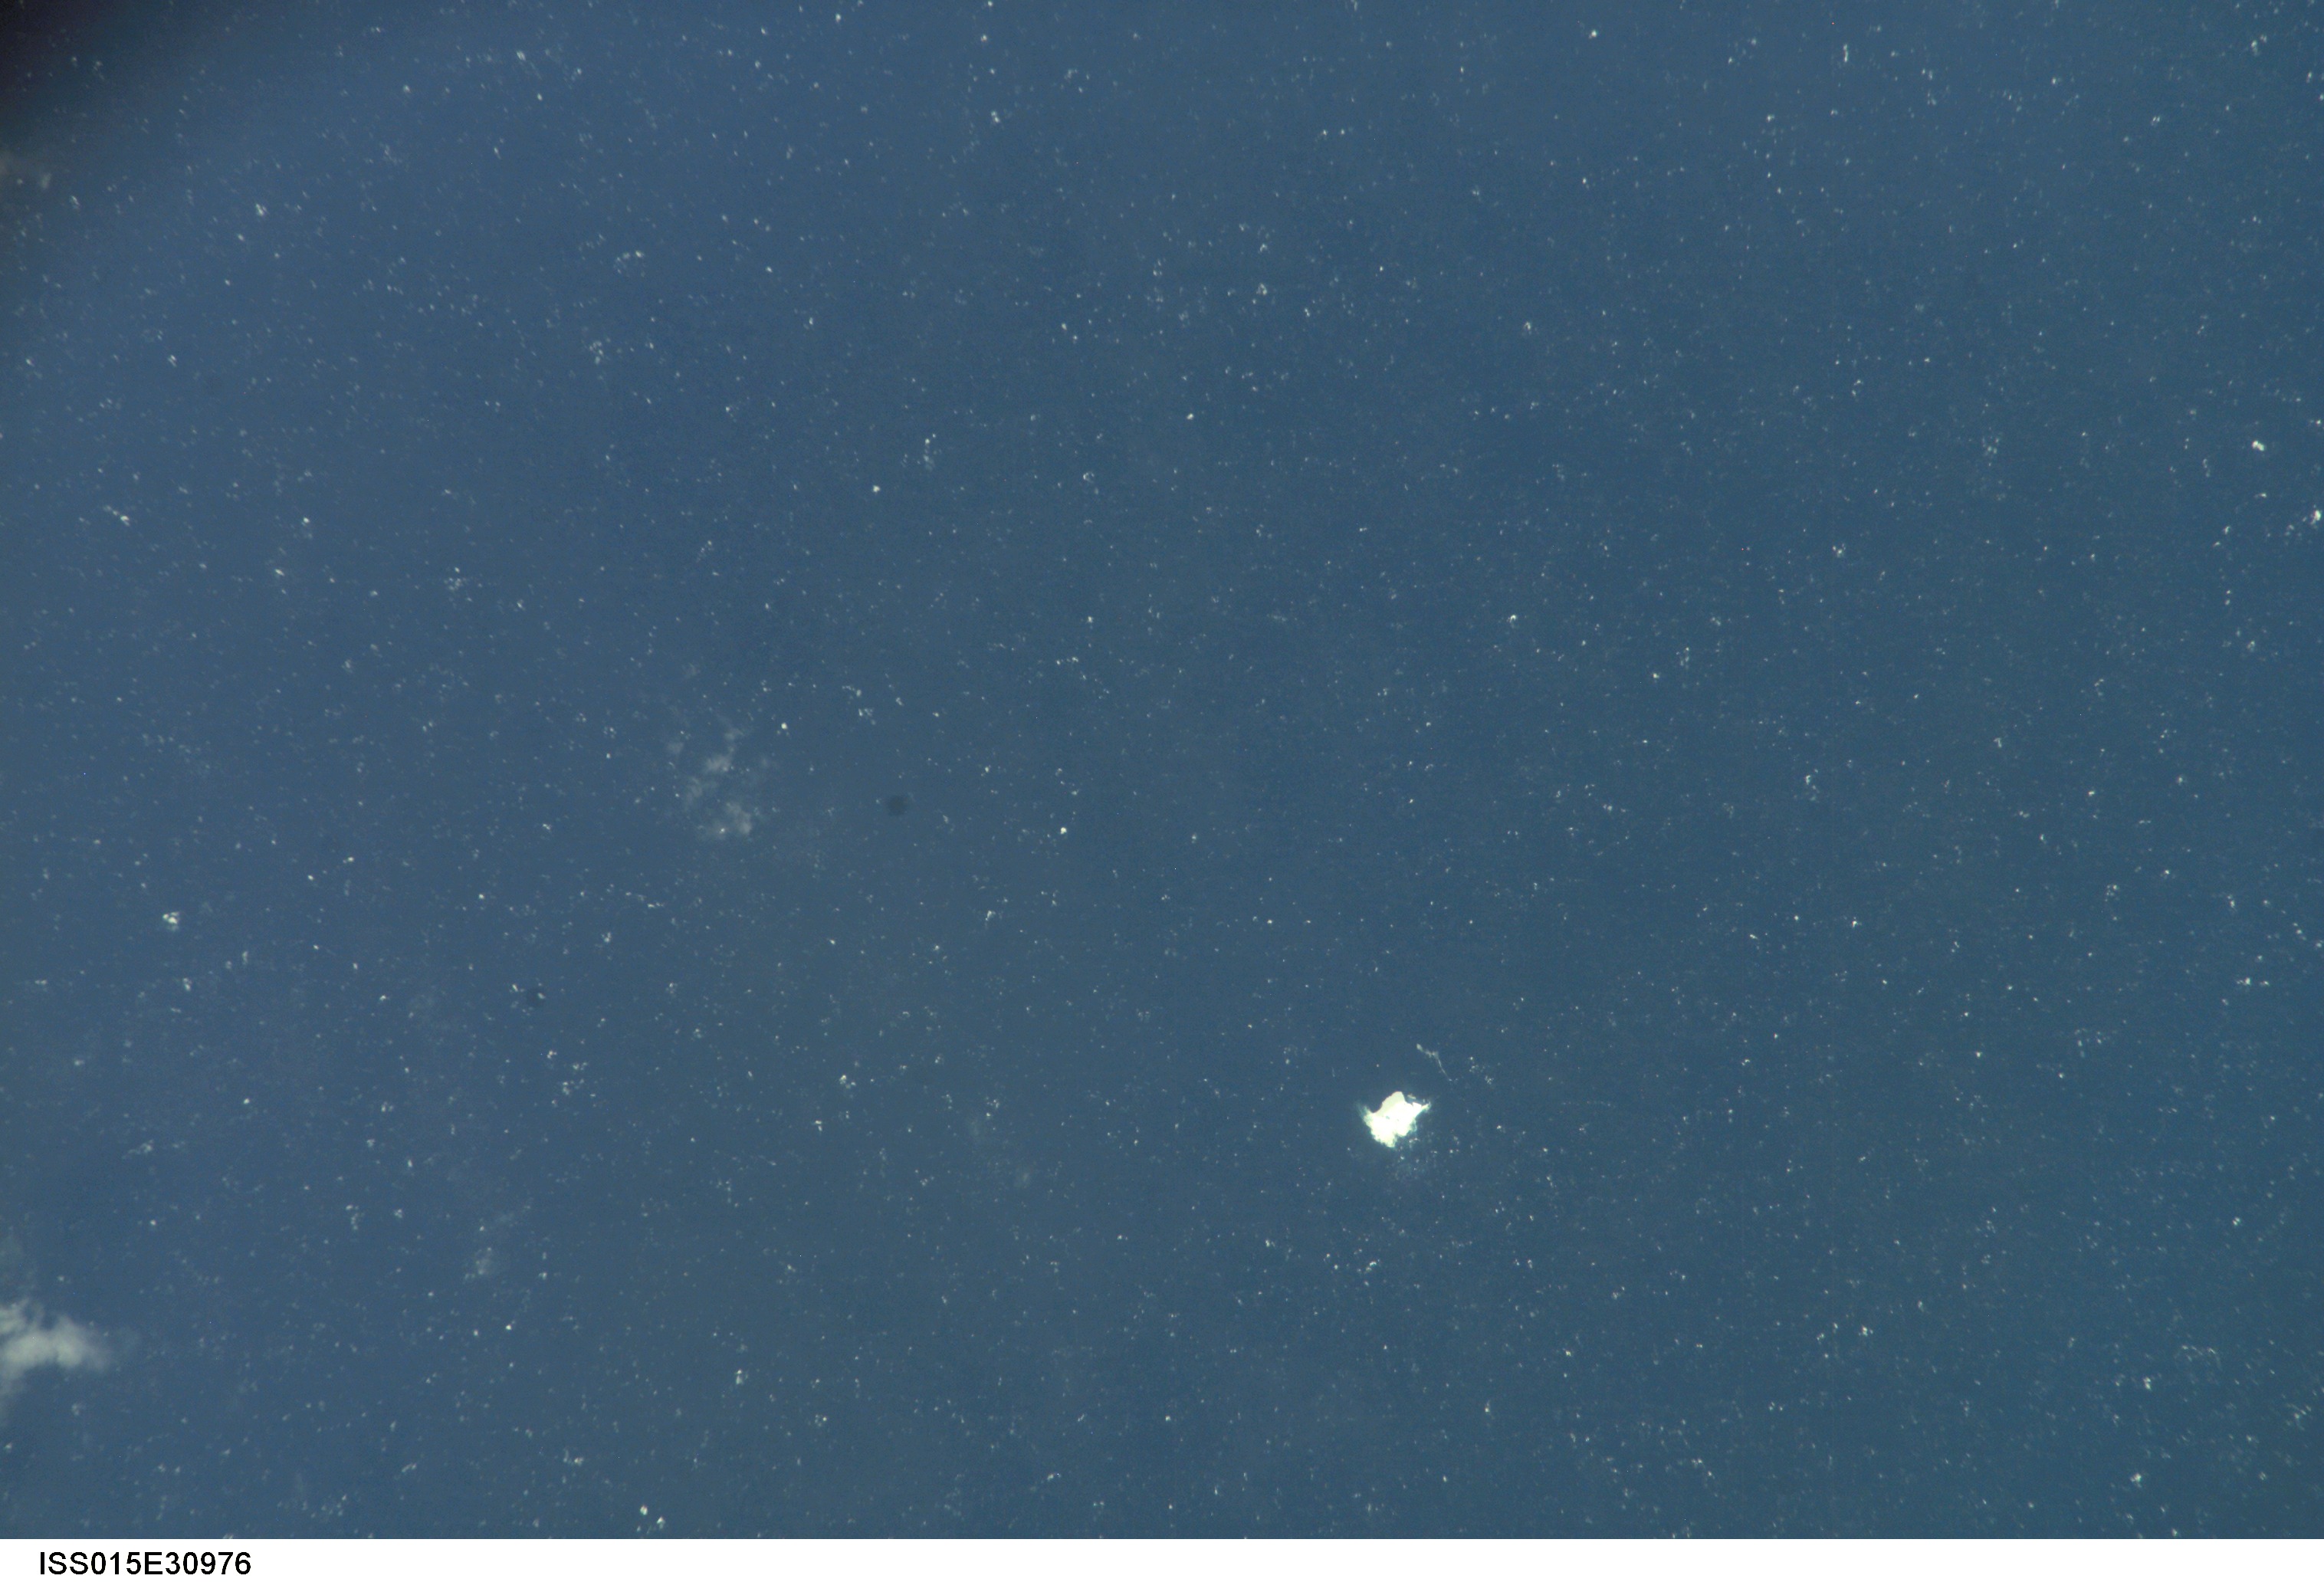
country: ATLANTIC OCEAN
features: SEA SURFACE, ICEBERG, WAVES
